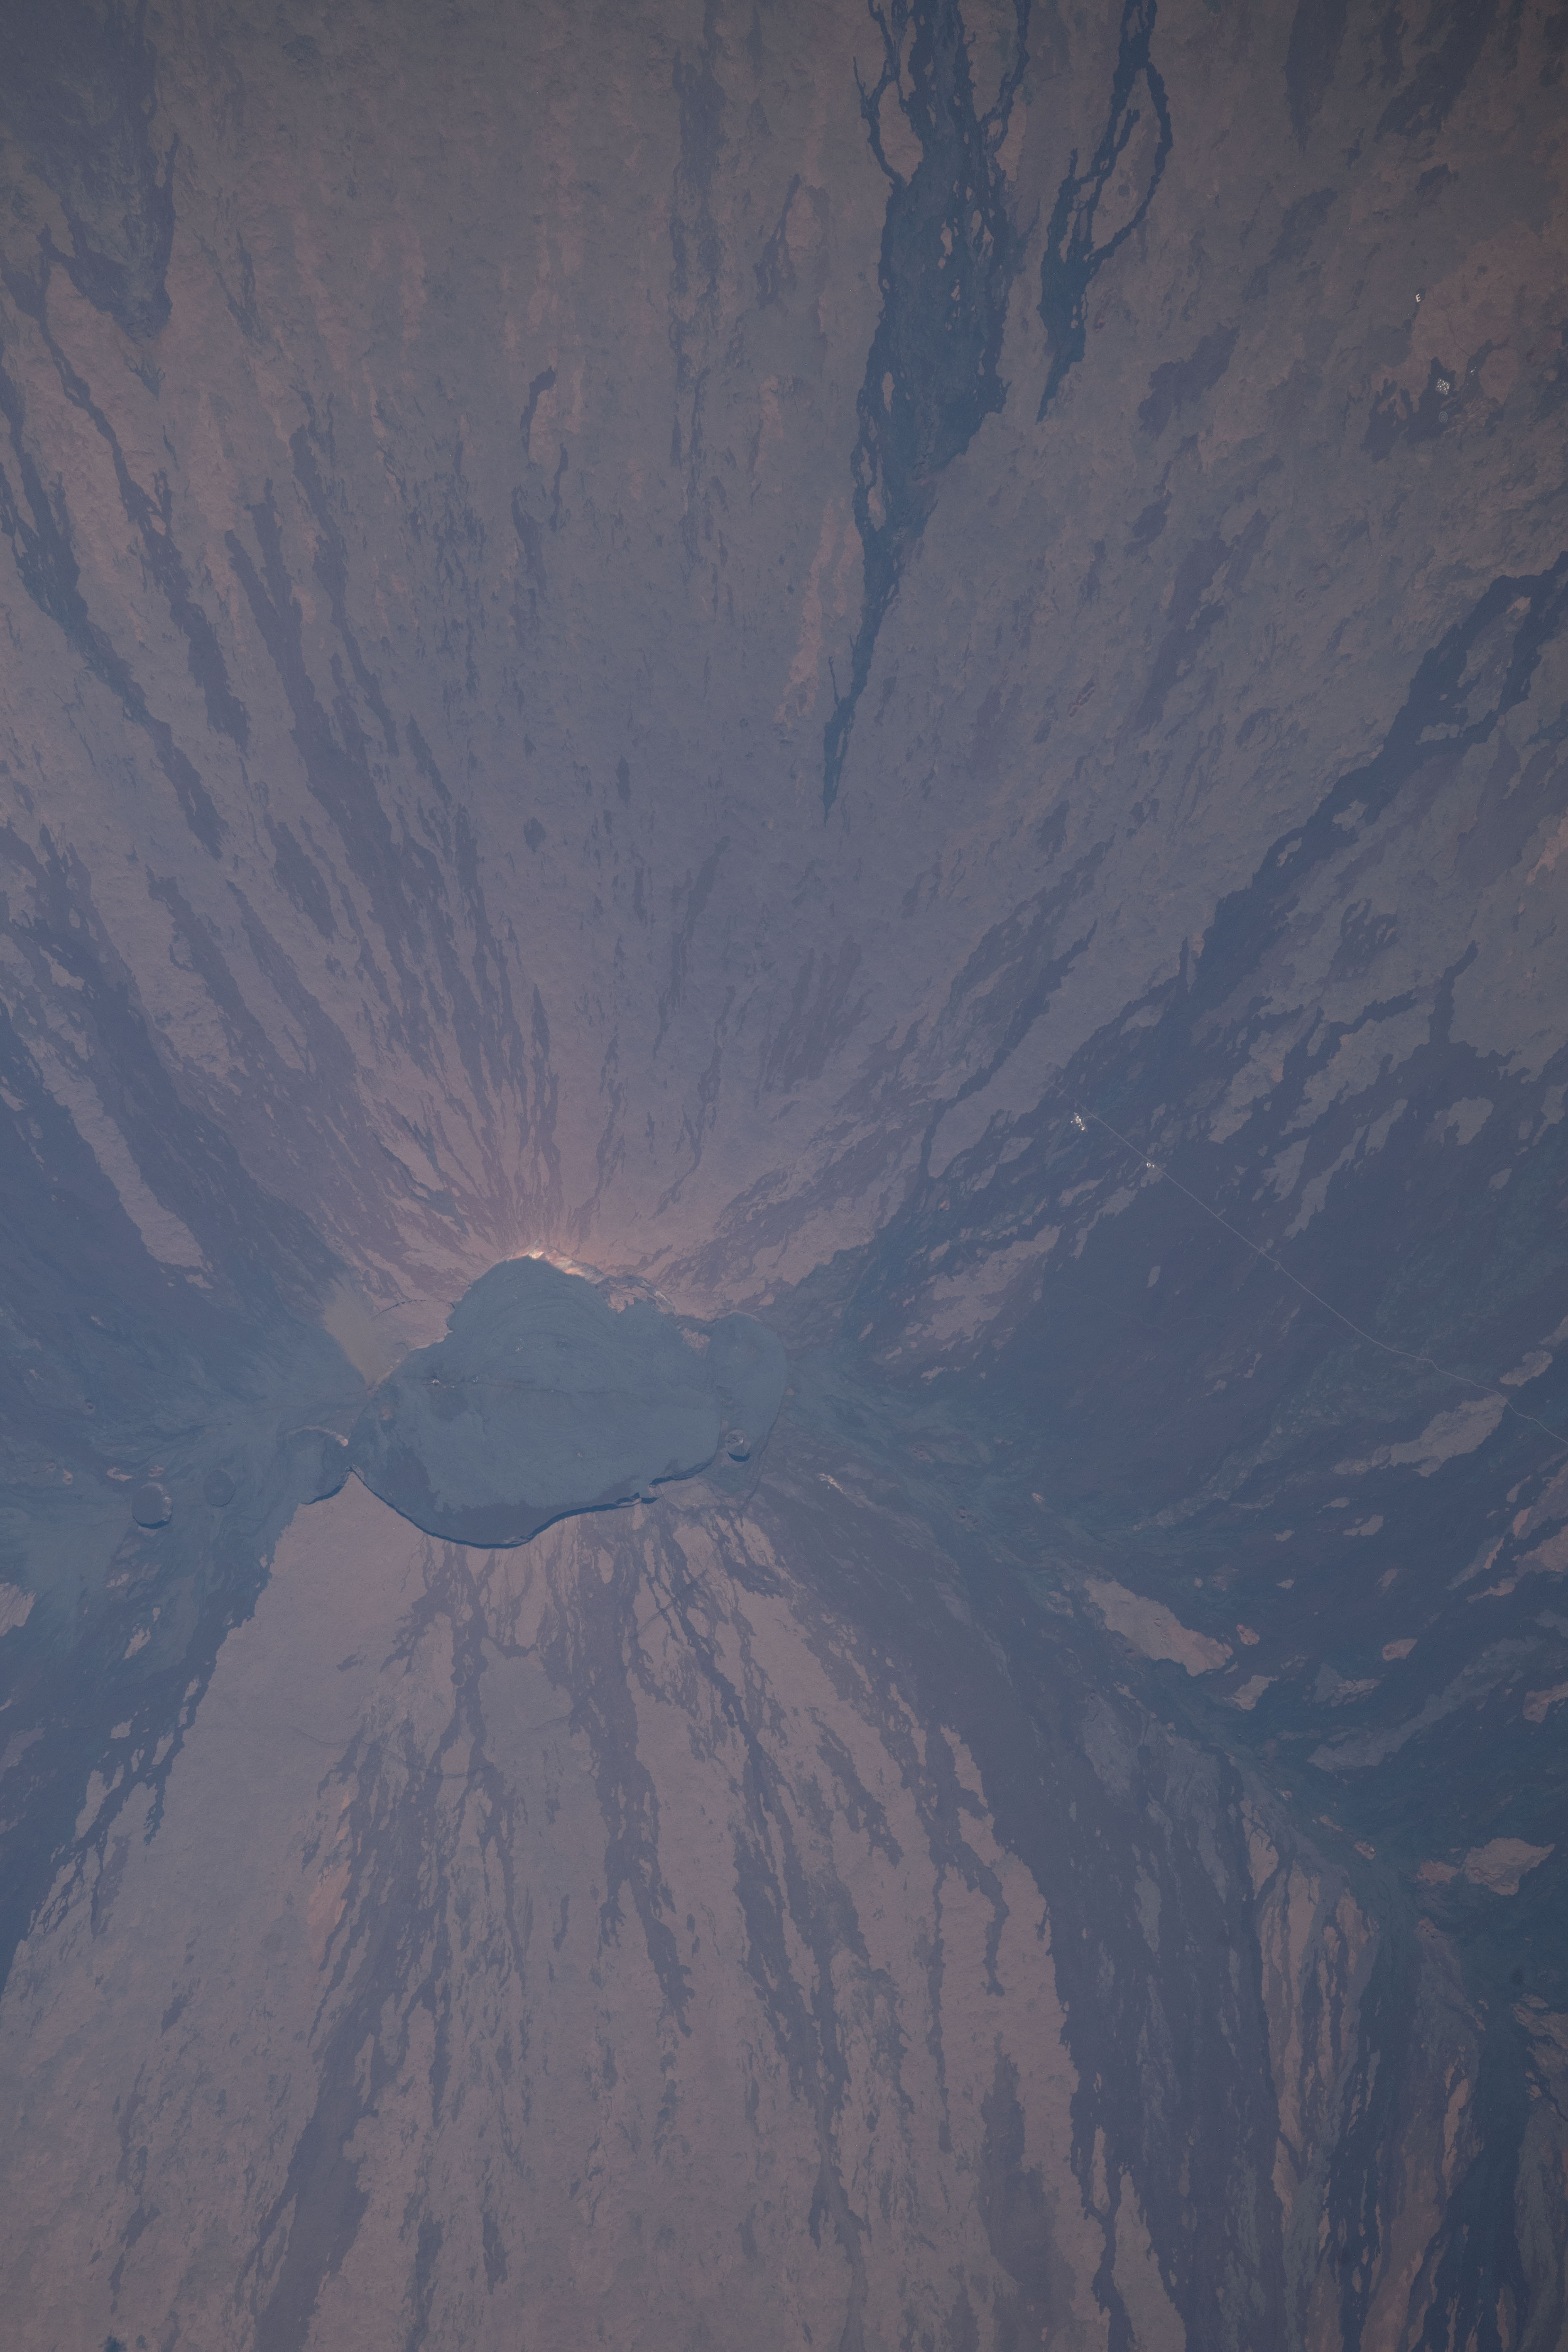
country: USA-HAWAII
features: ISLAND OF HAWAI'I
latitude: 19.5
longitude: -155.6
